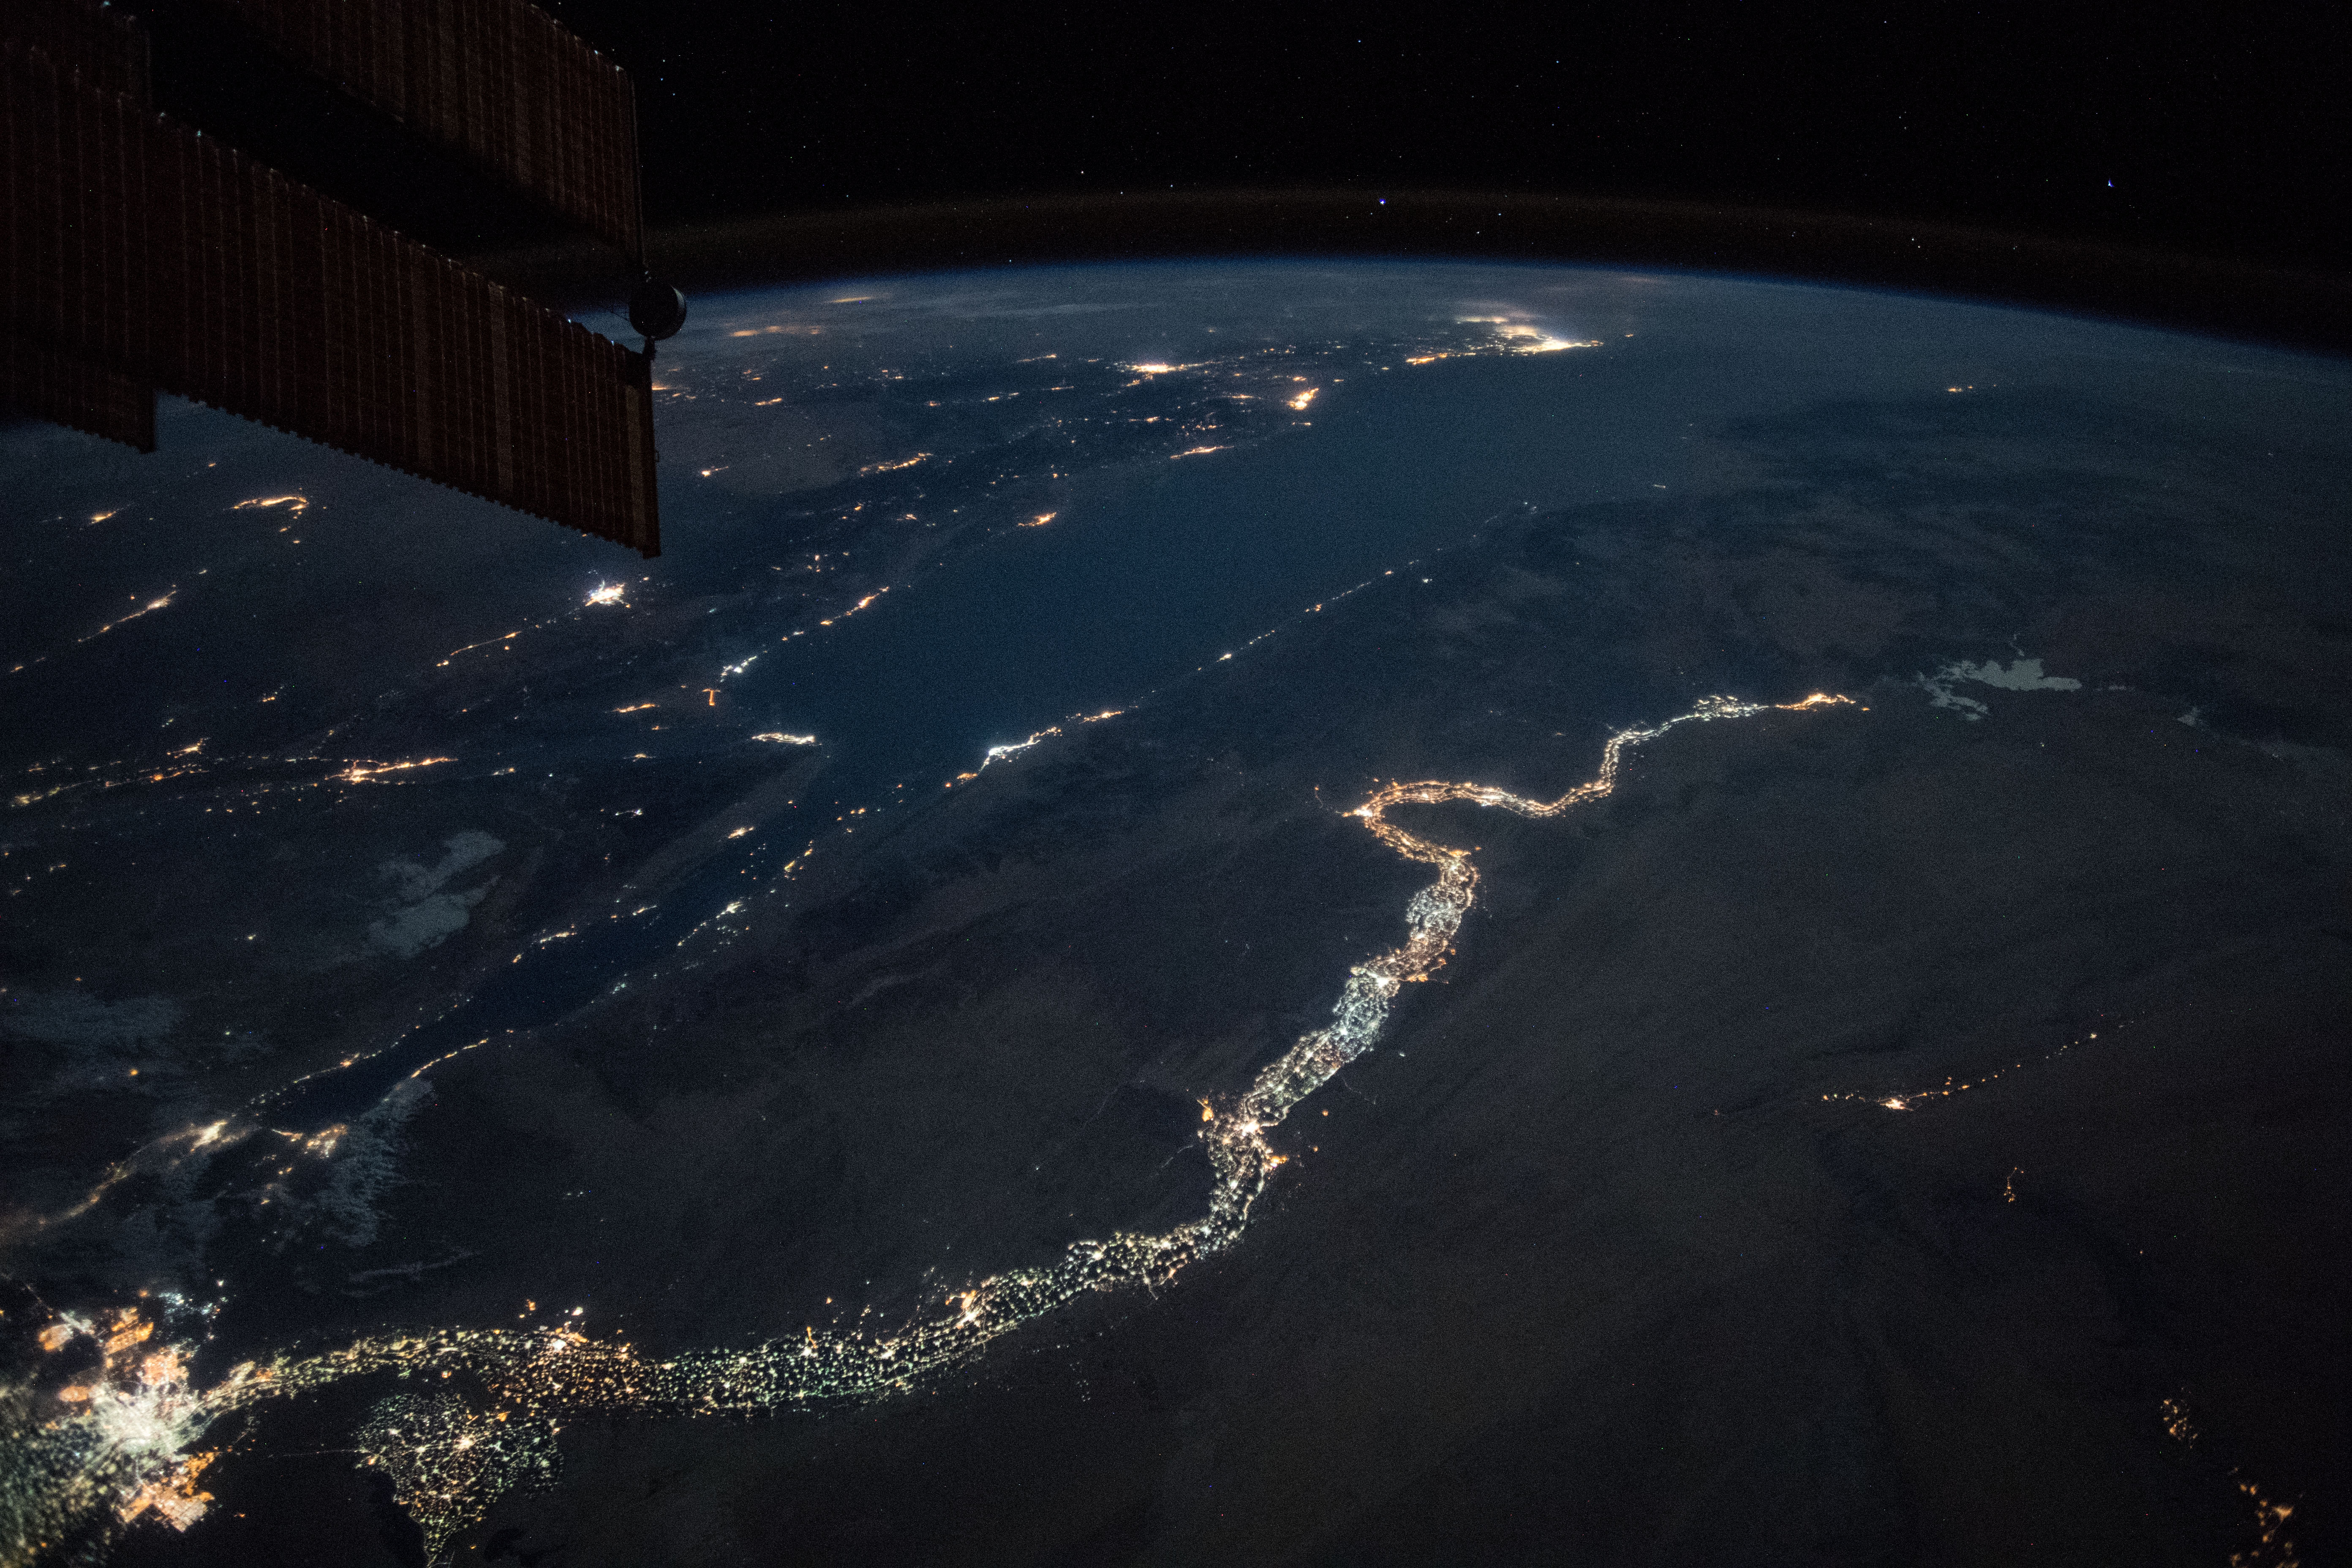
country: EGYPT
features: EASTERN DESERT, QENA CITY, GERGA CITY, SOHJAG, TAHTA CITY, GULF OF SUEZ, GULF OF AQABA, CAIRO CITY, FAIYUM CITY, MALLAWI CITY, NILE RIVER, NIGHT, EARTH LIMB
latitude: 26.7
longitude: 33.0
